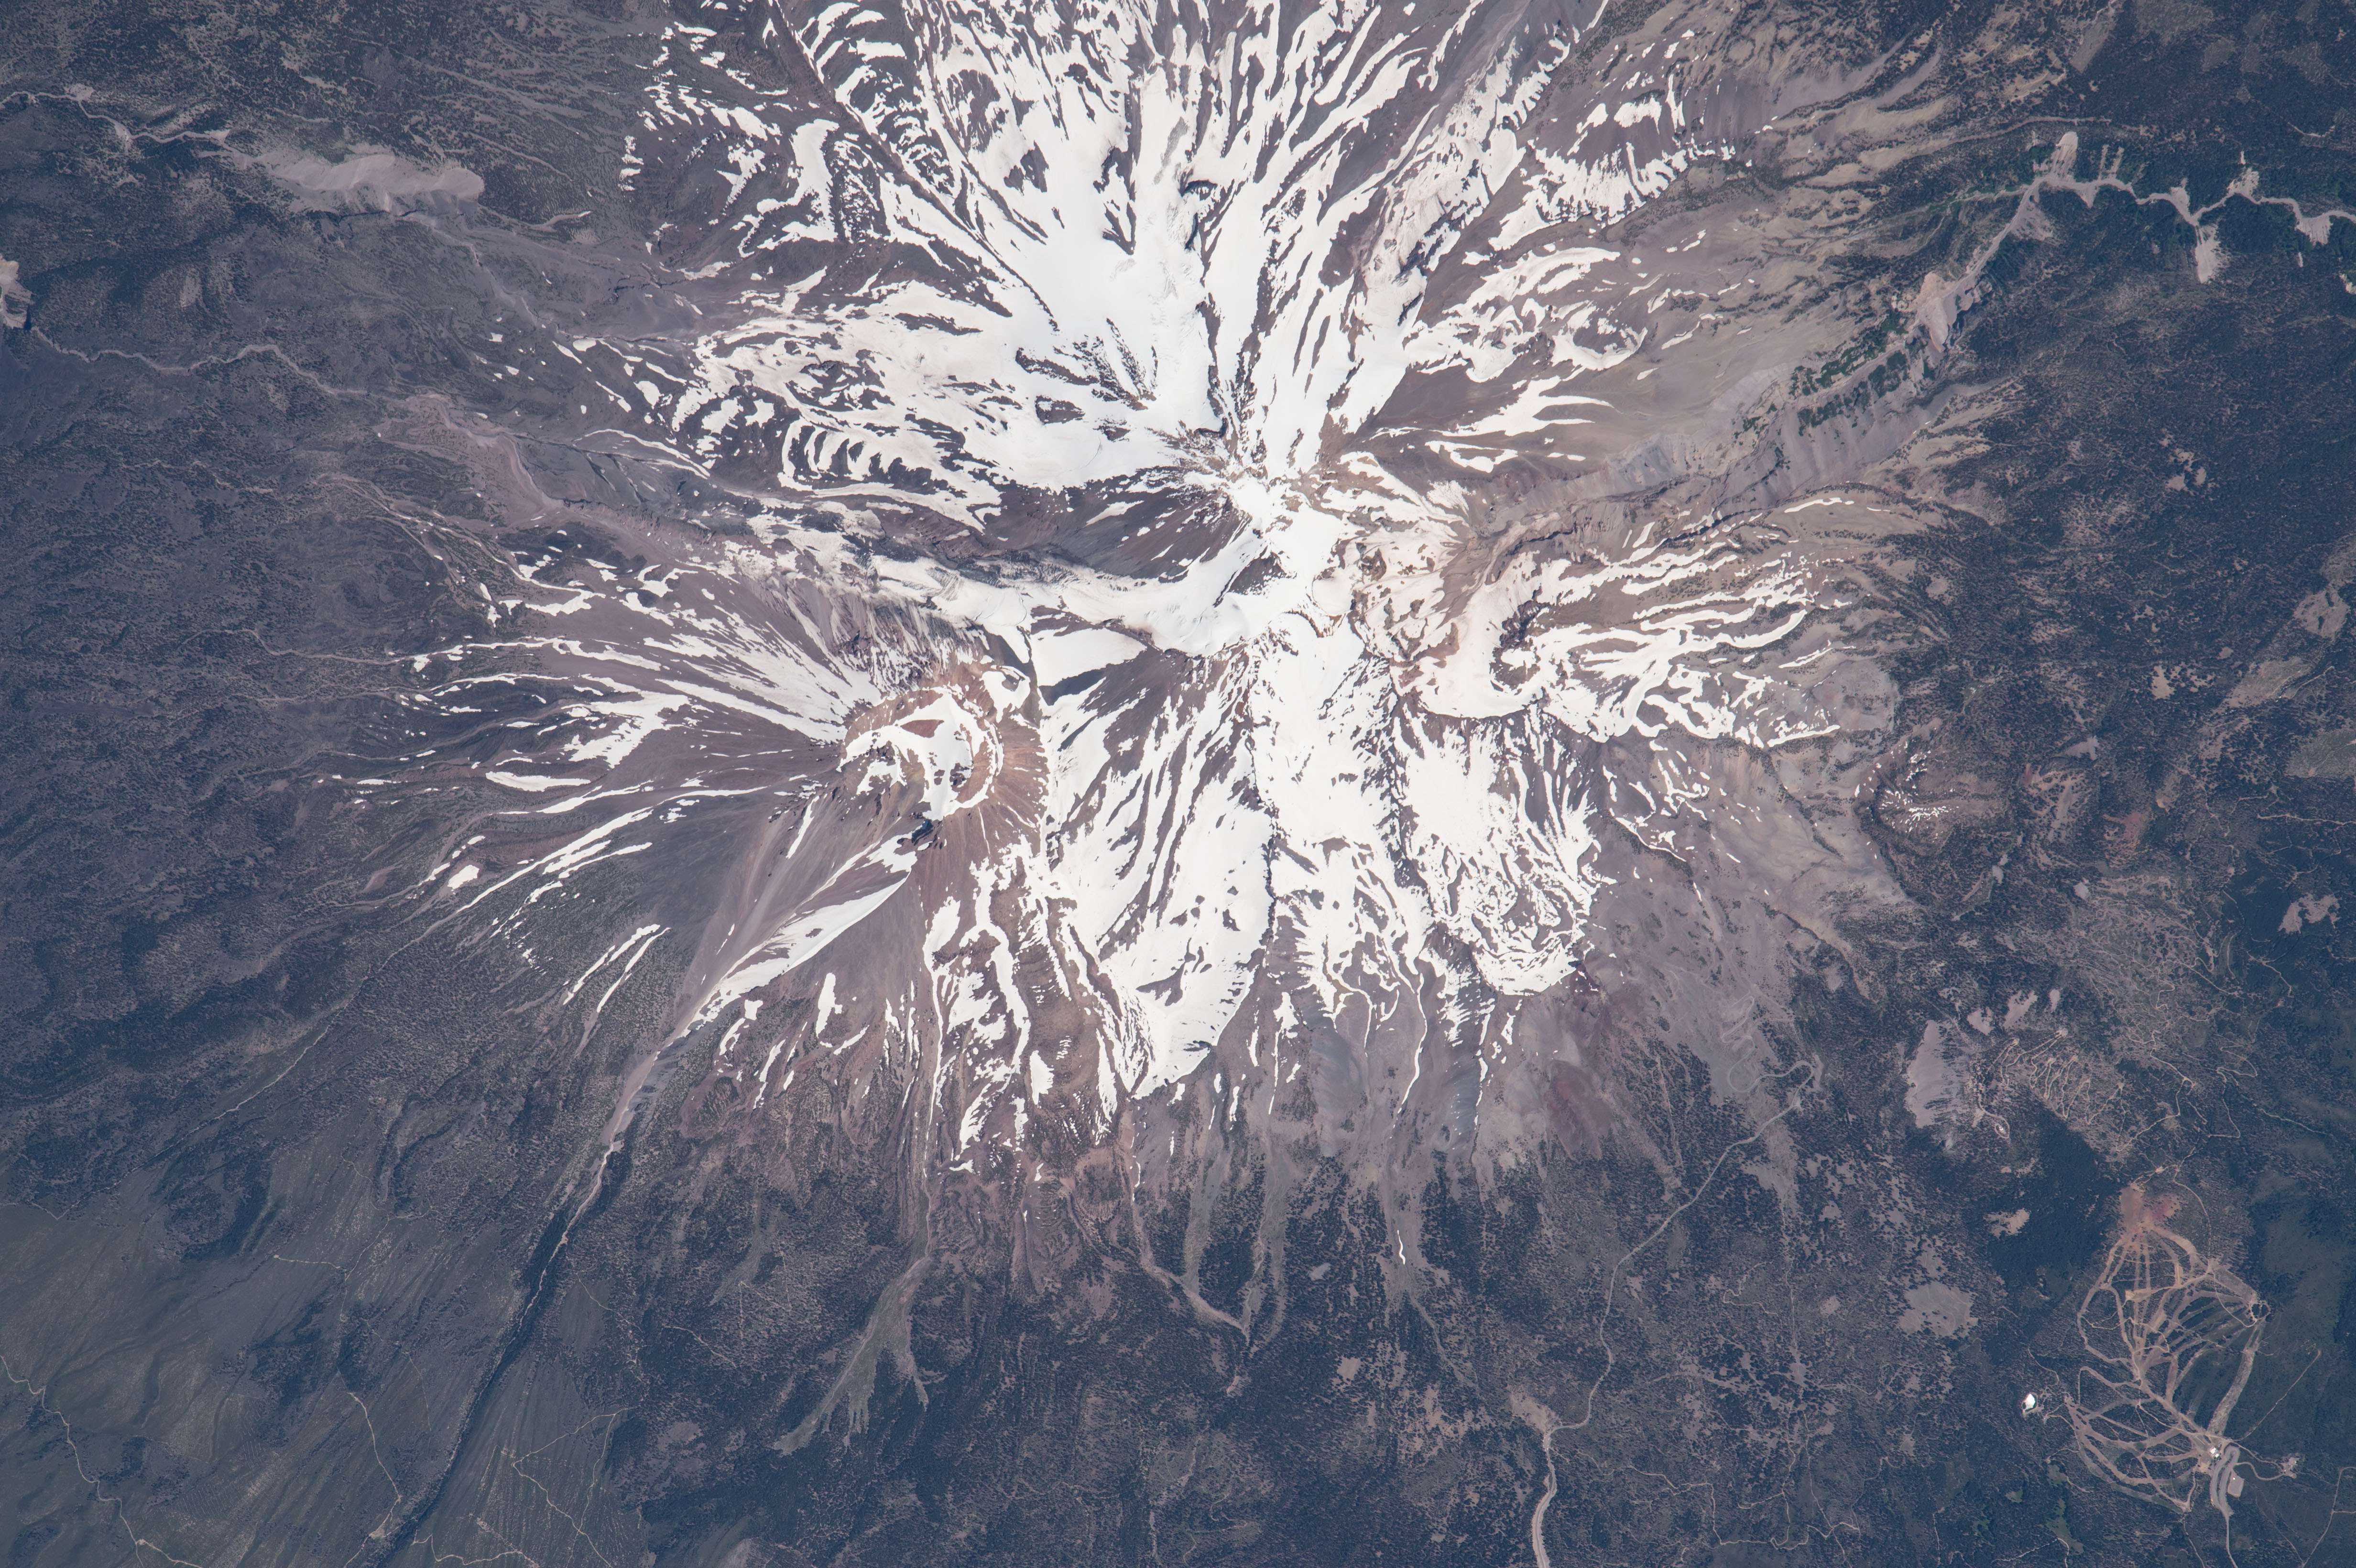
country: USA-CALIFORNIA
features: MOUNT SHASTA VOL., SHASTINA CONE, DILLER CAN.
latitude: 41.4
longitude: -122.2
